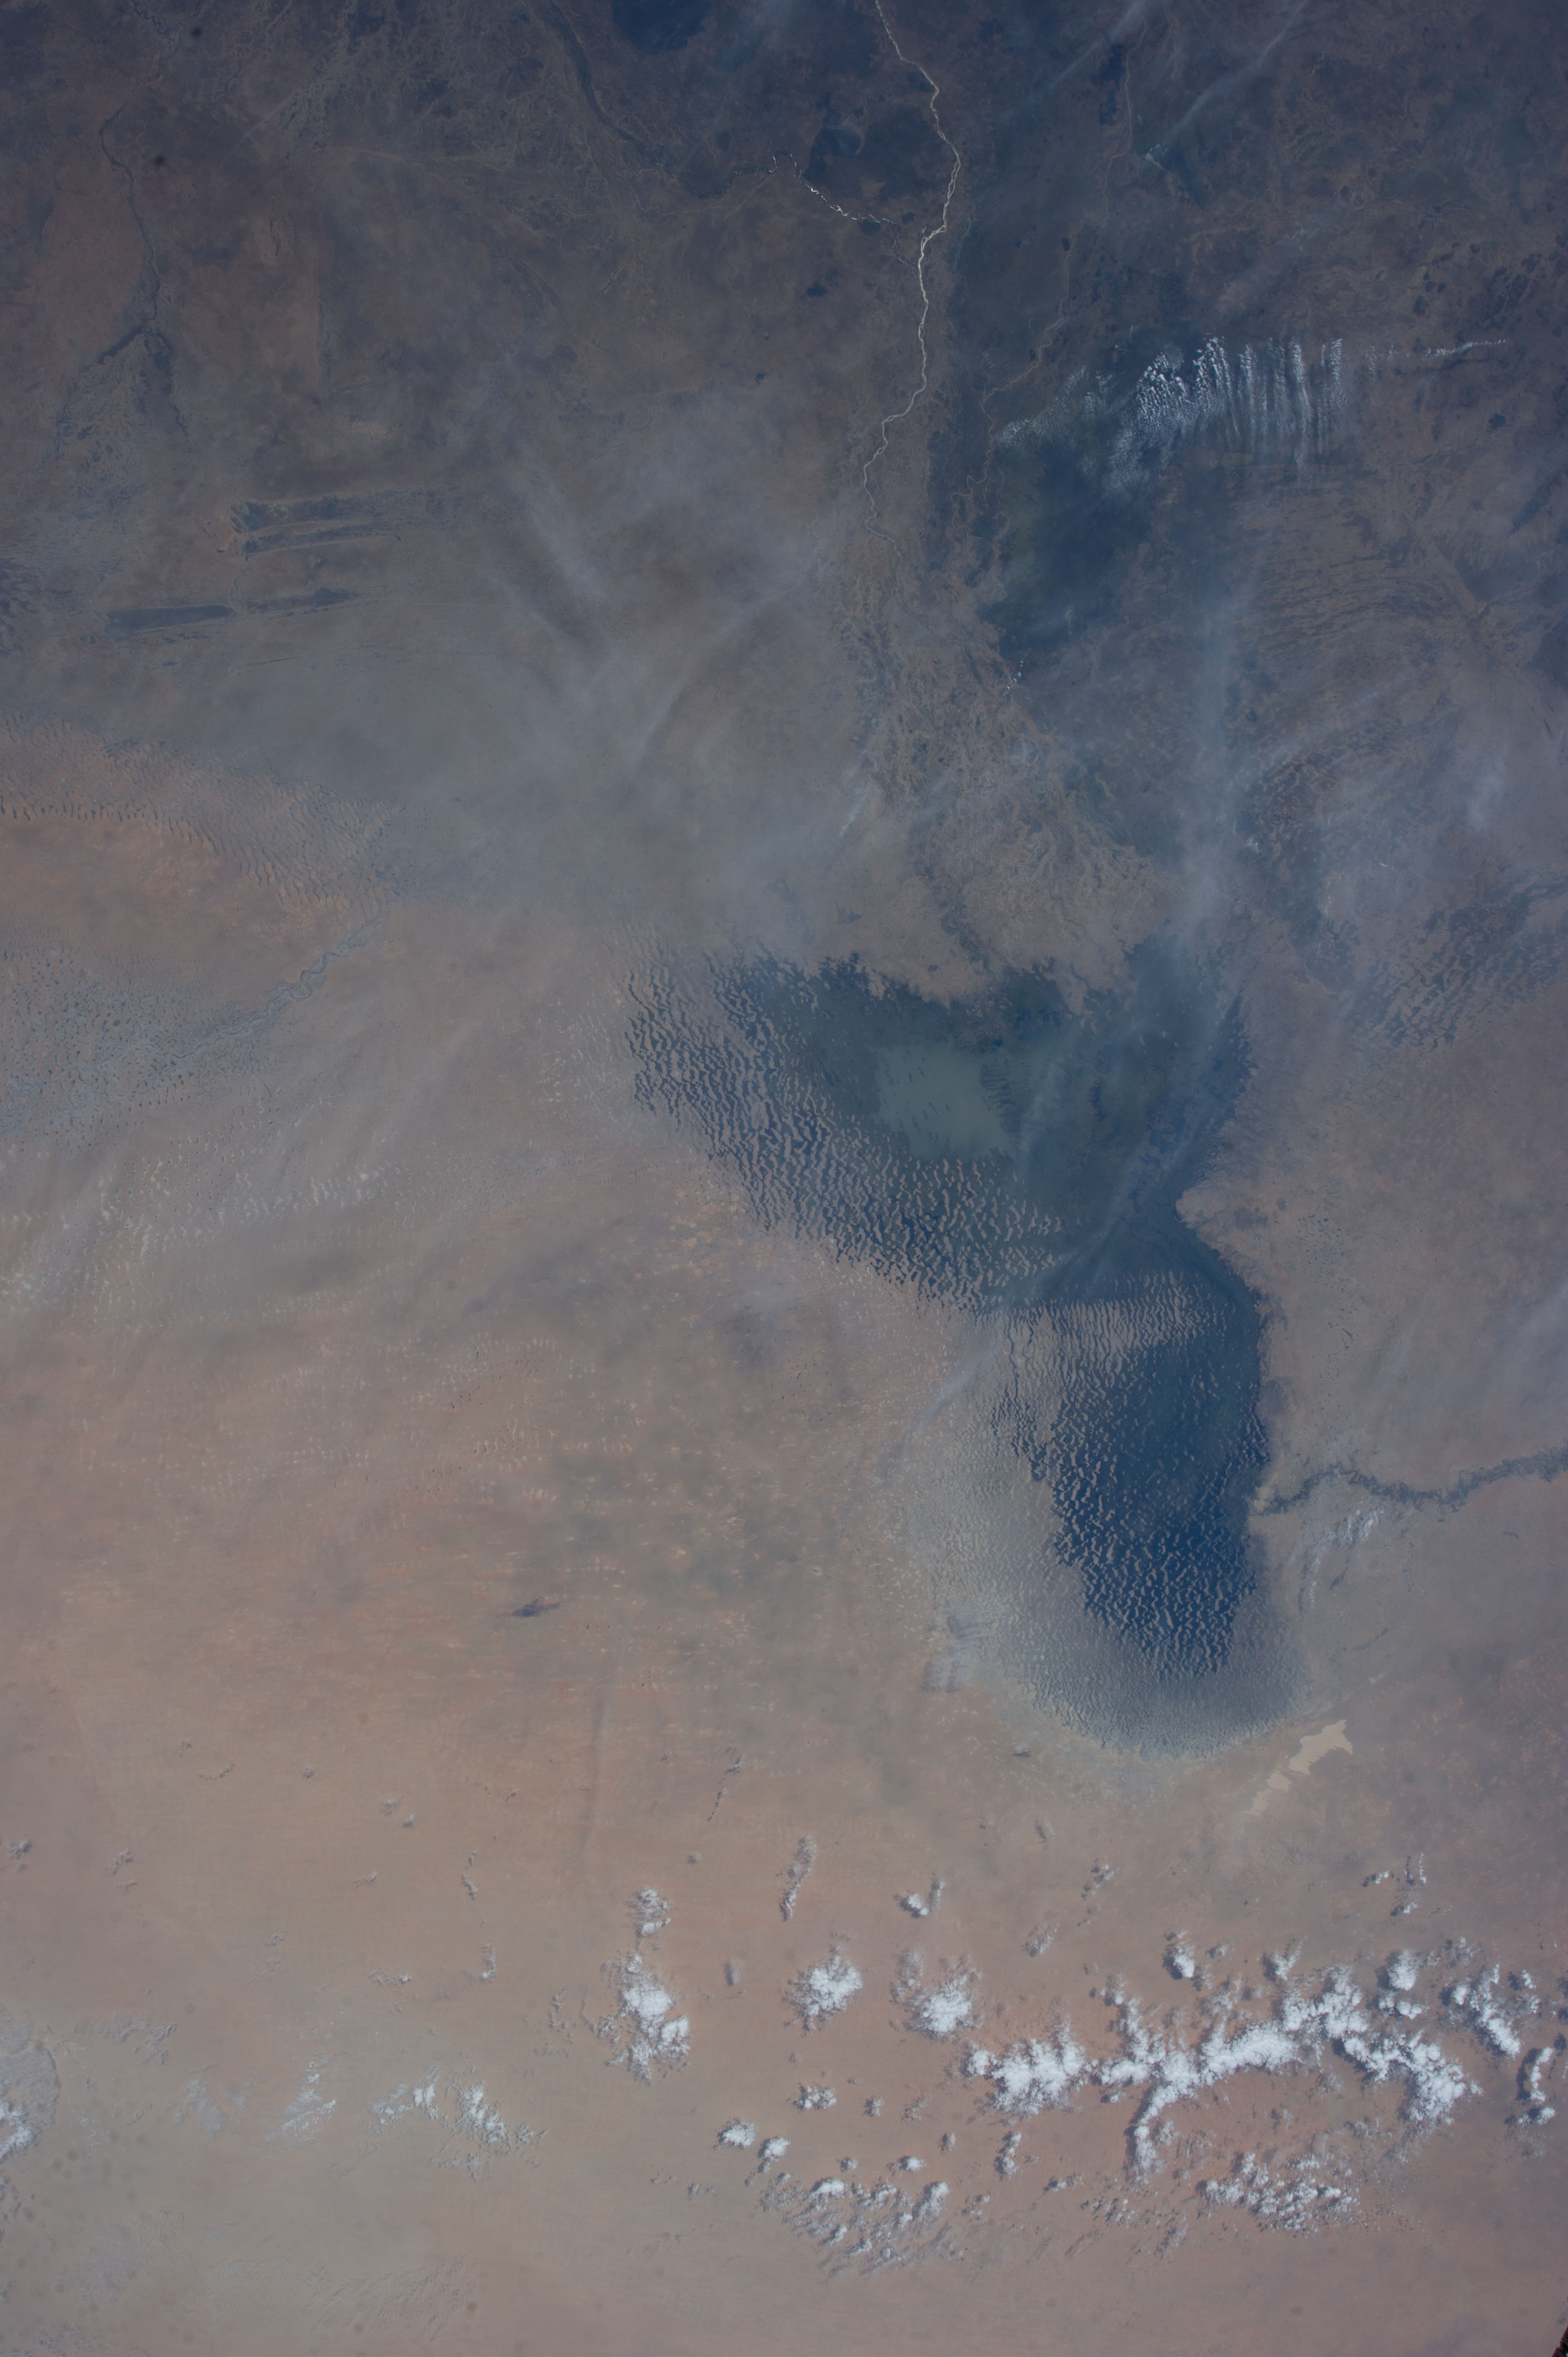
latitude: 13.5
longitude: 14.5
